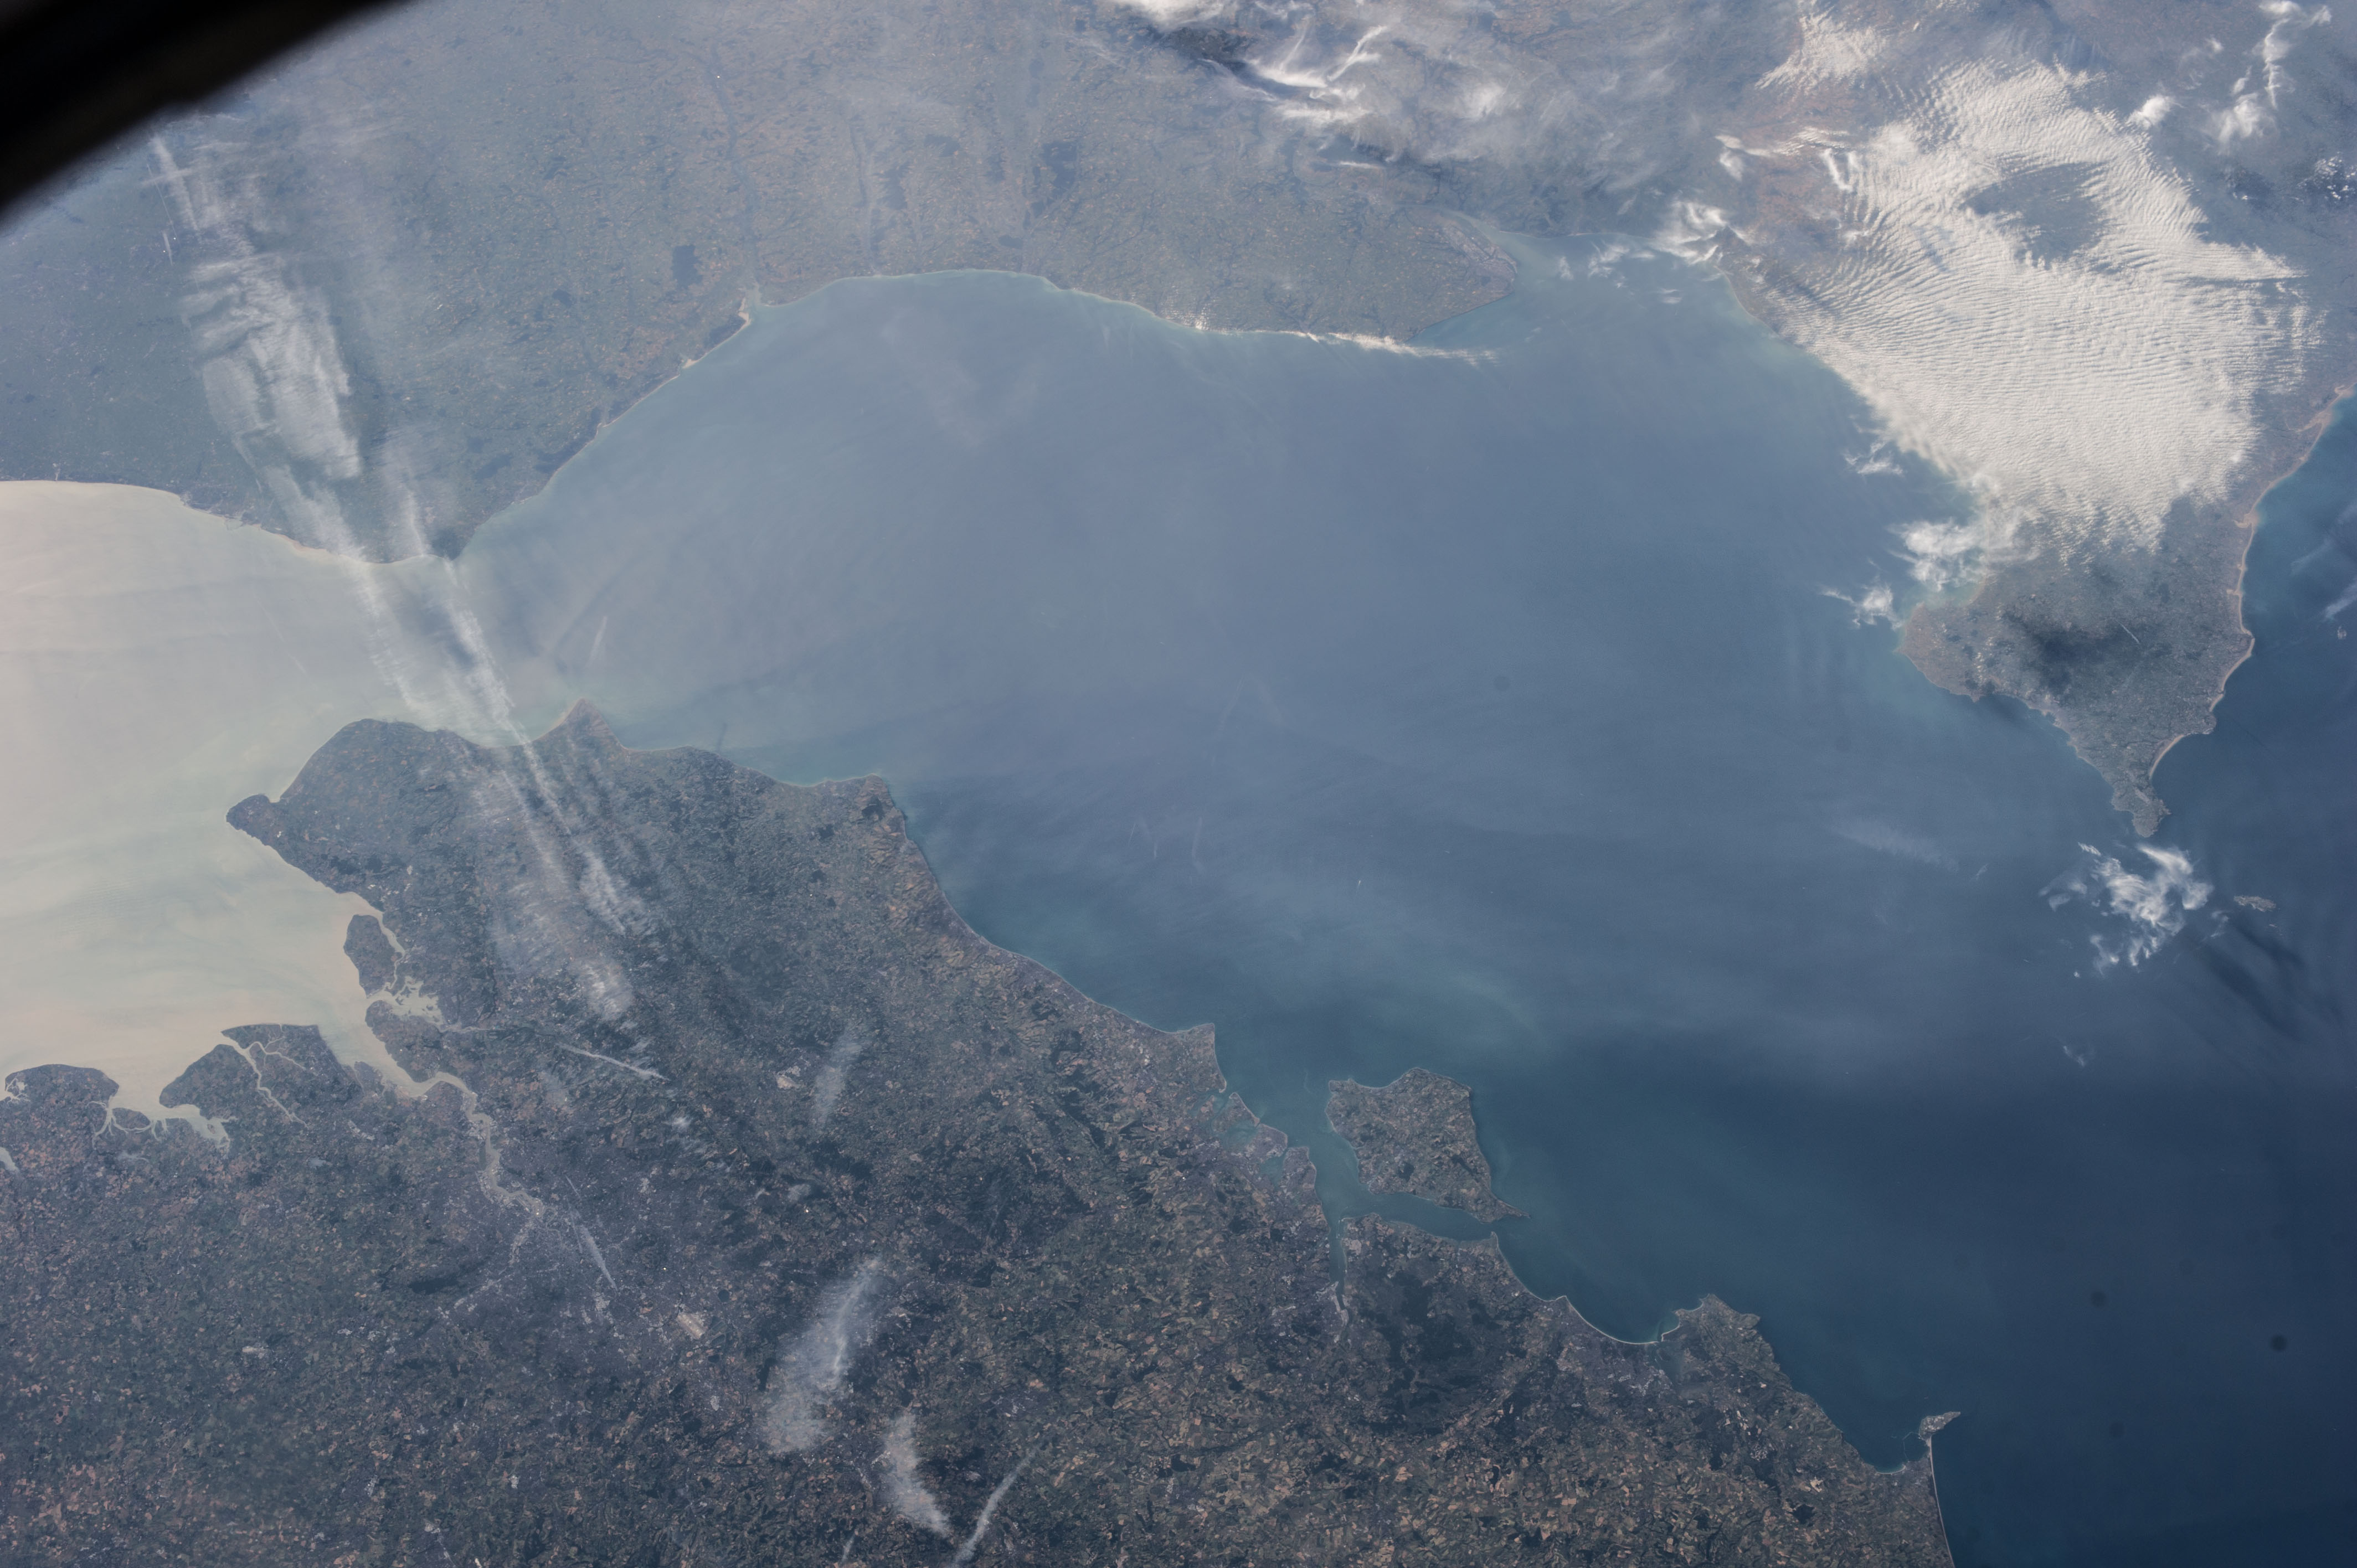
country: UK-ENGLAND
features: CHAN.
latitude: 50.5
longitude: -0.5
